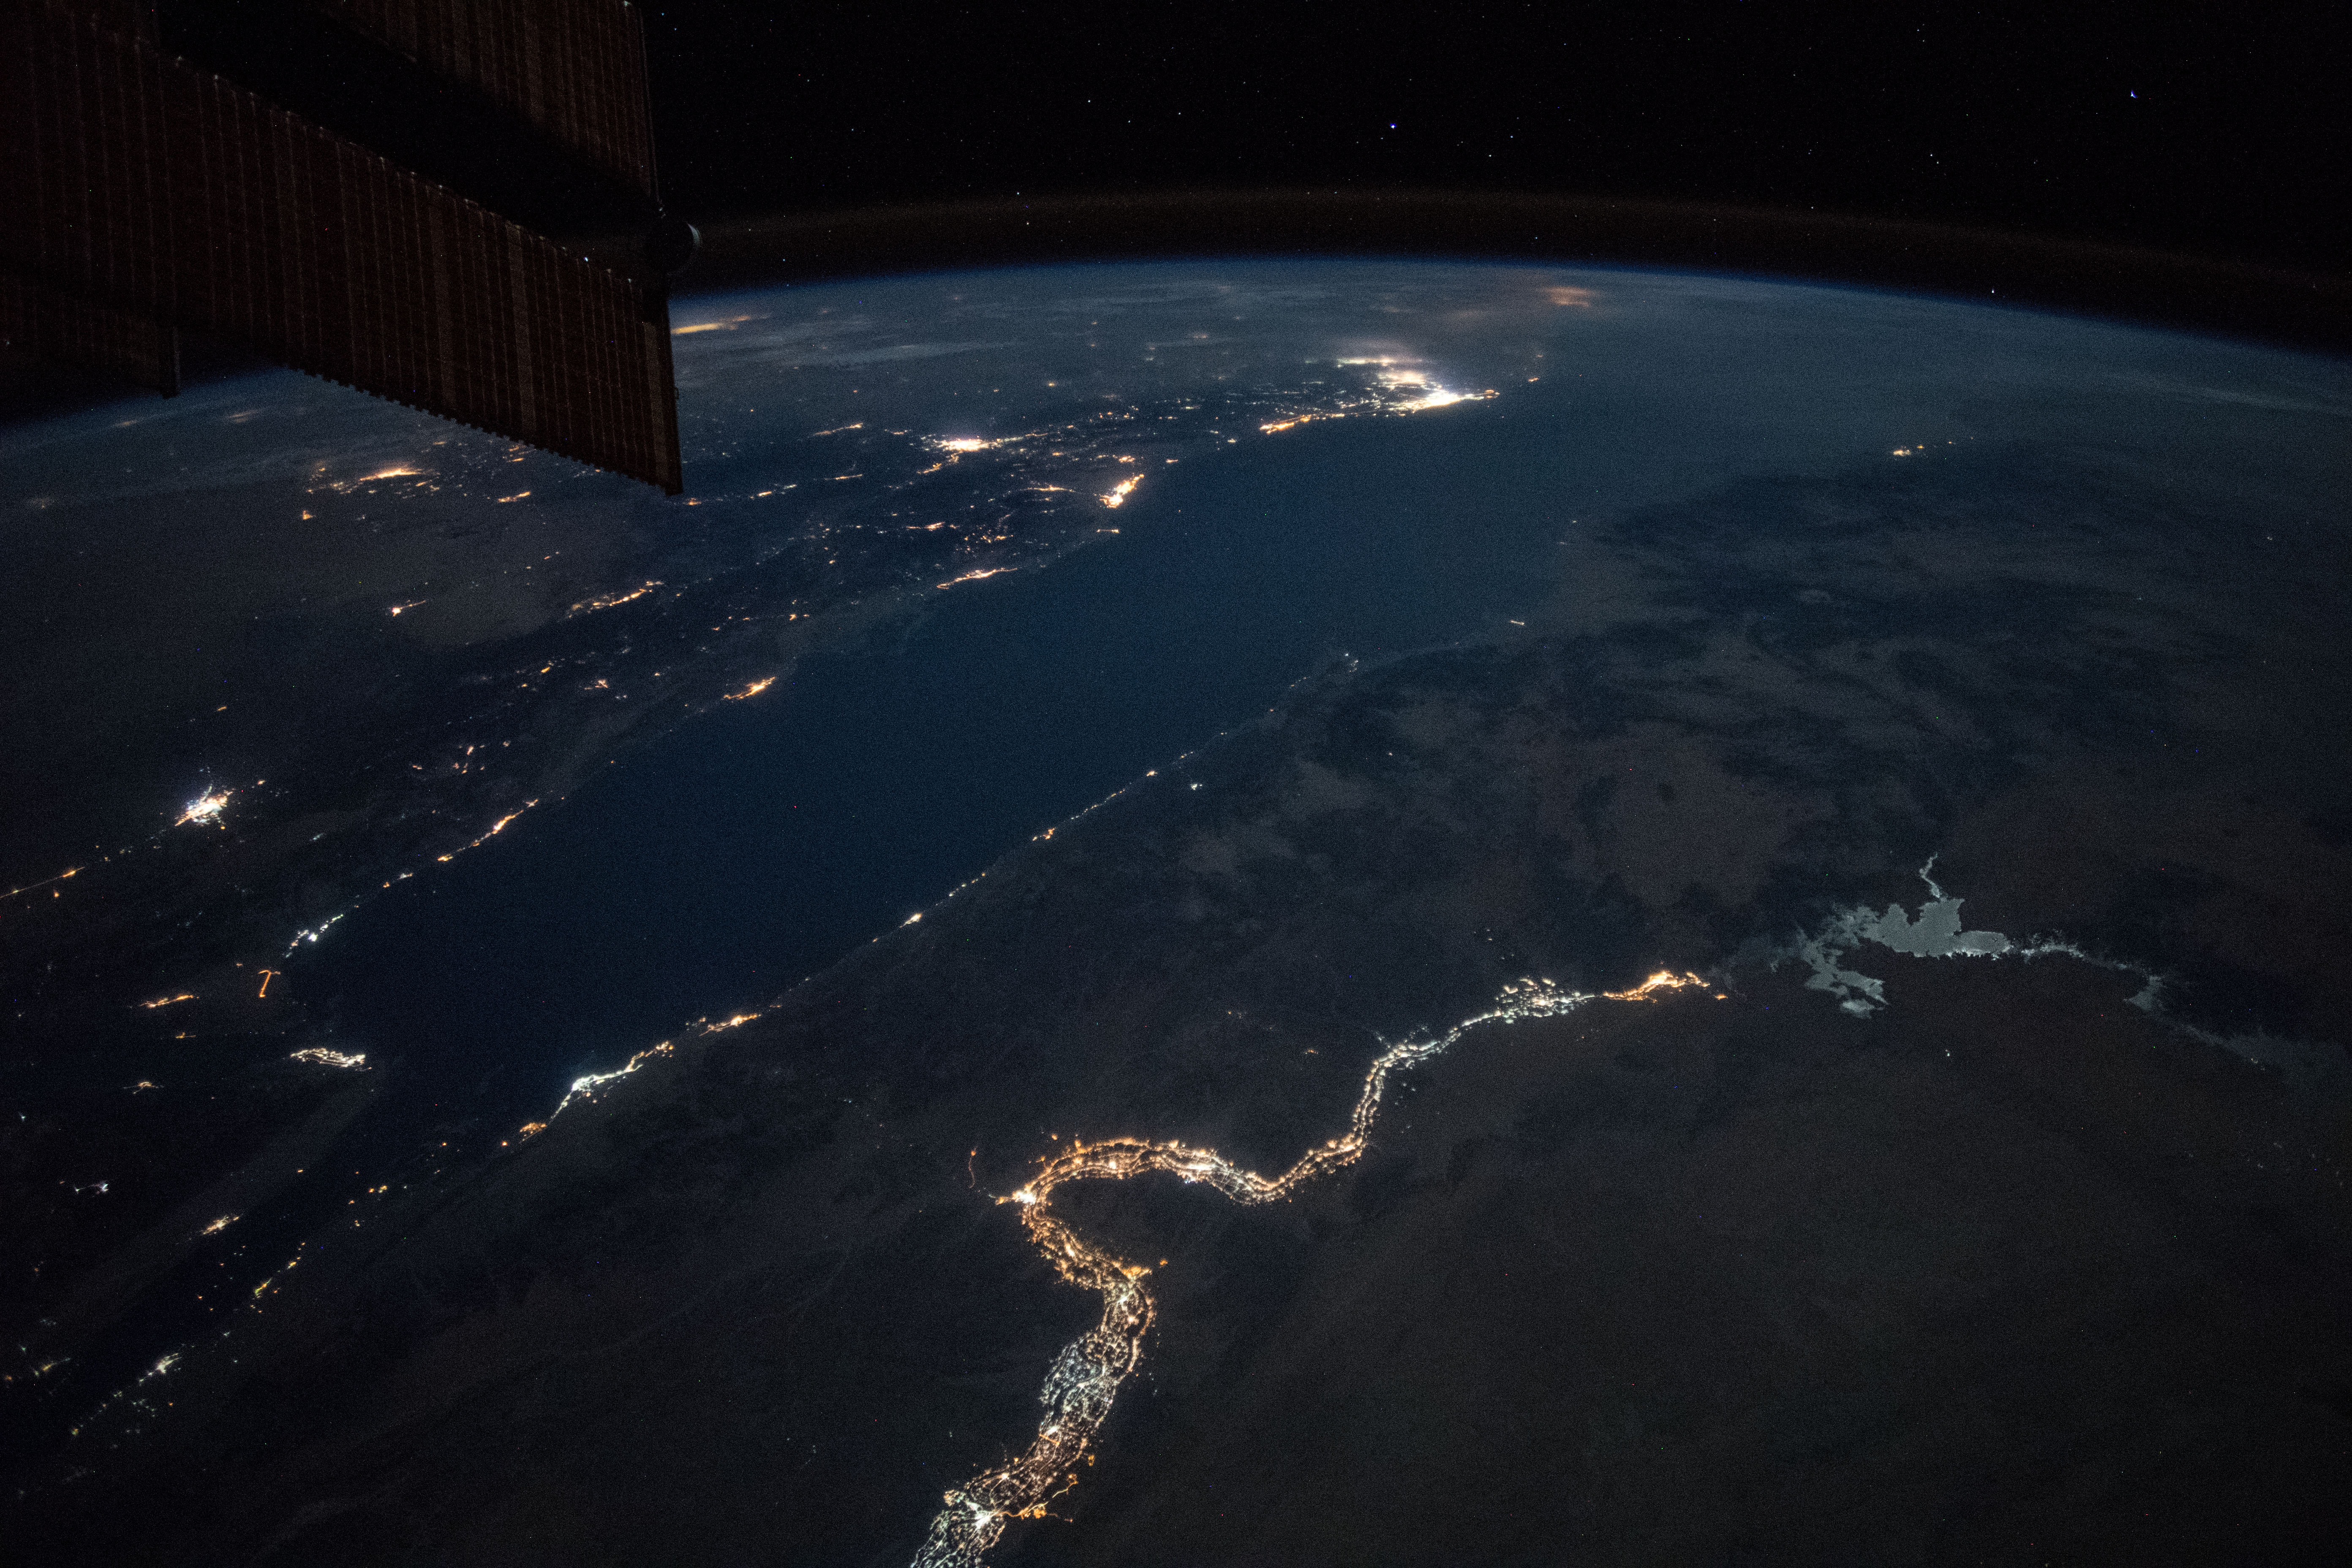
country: EGYPT
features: NILE RIVER, NUBIAN DESERT, NASSER LAKE, EASTER DESERT, RED SEA, GULF OF SUEZ, GULF OF AQABA, NIGHT, EARTH LIMB
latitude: 25.2
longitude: 34.8
